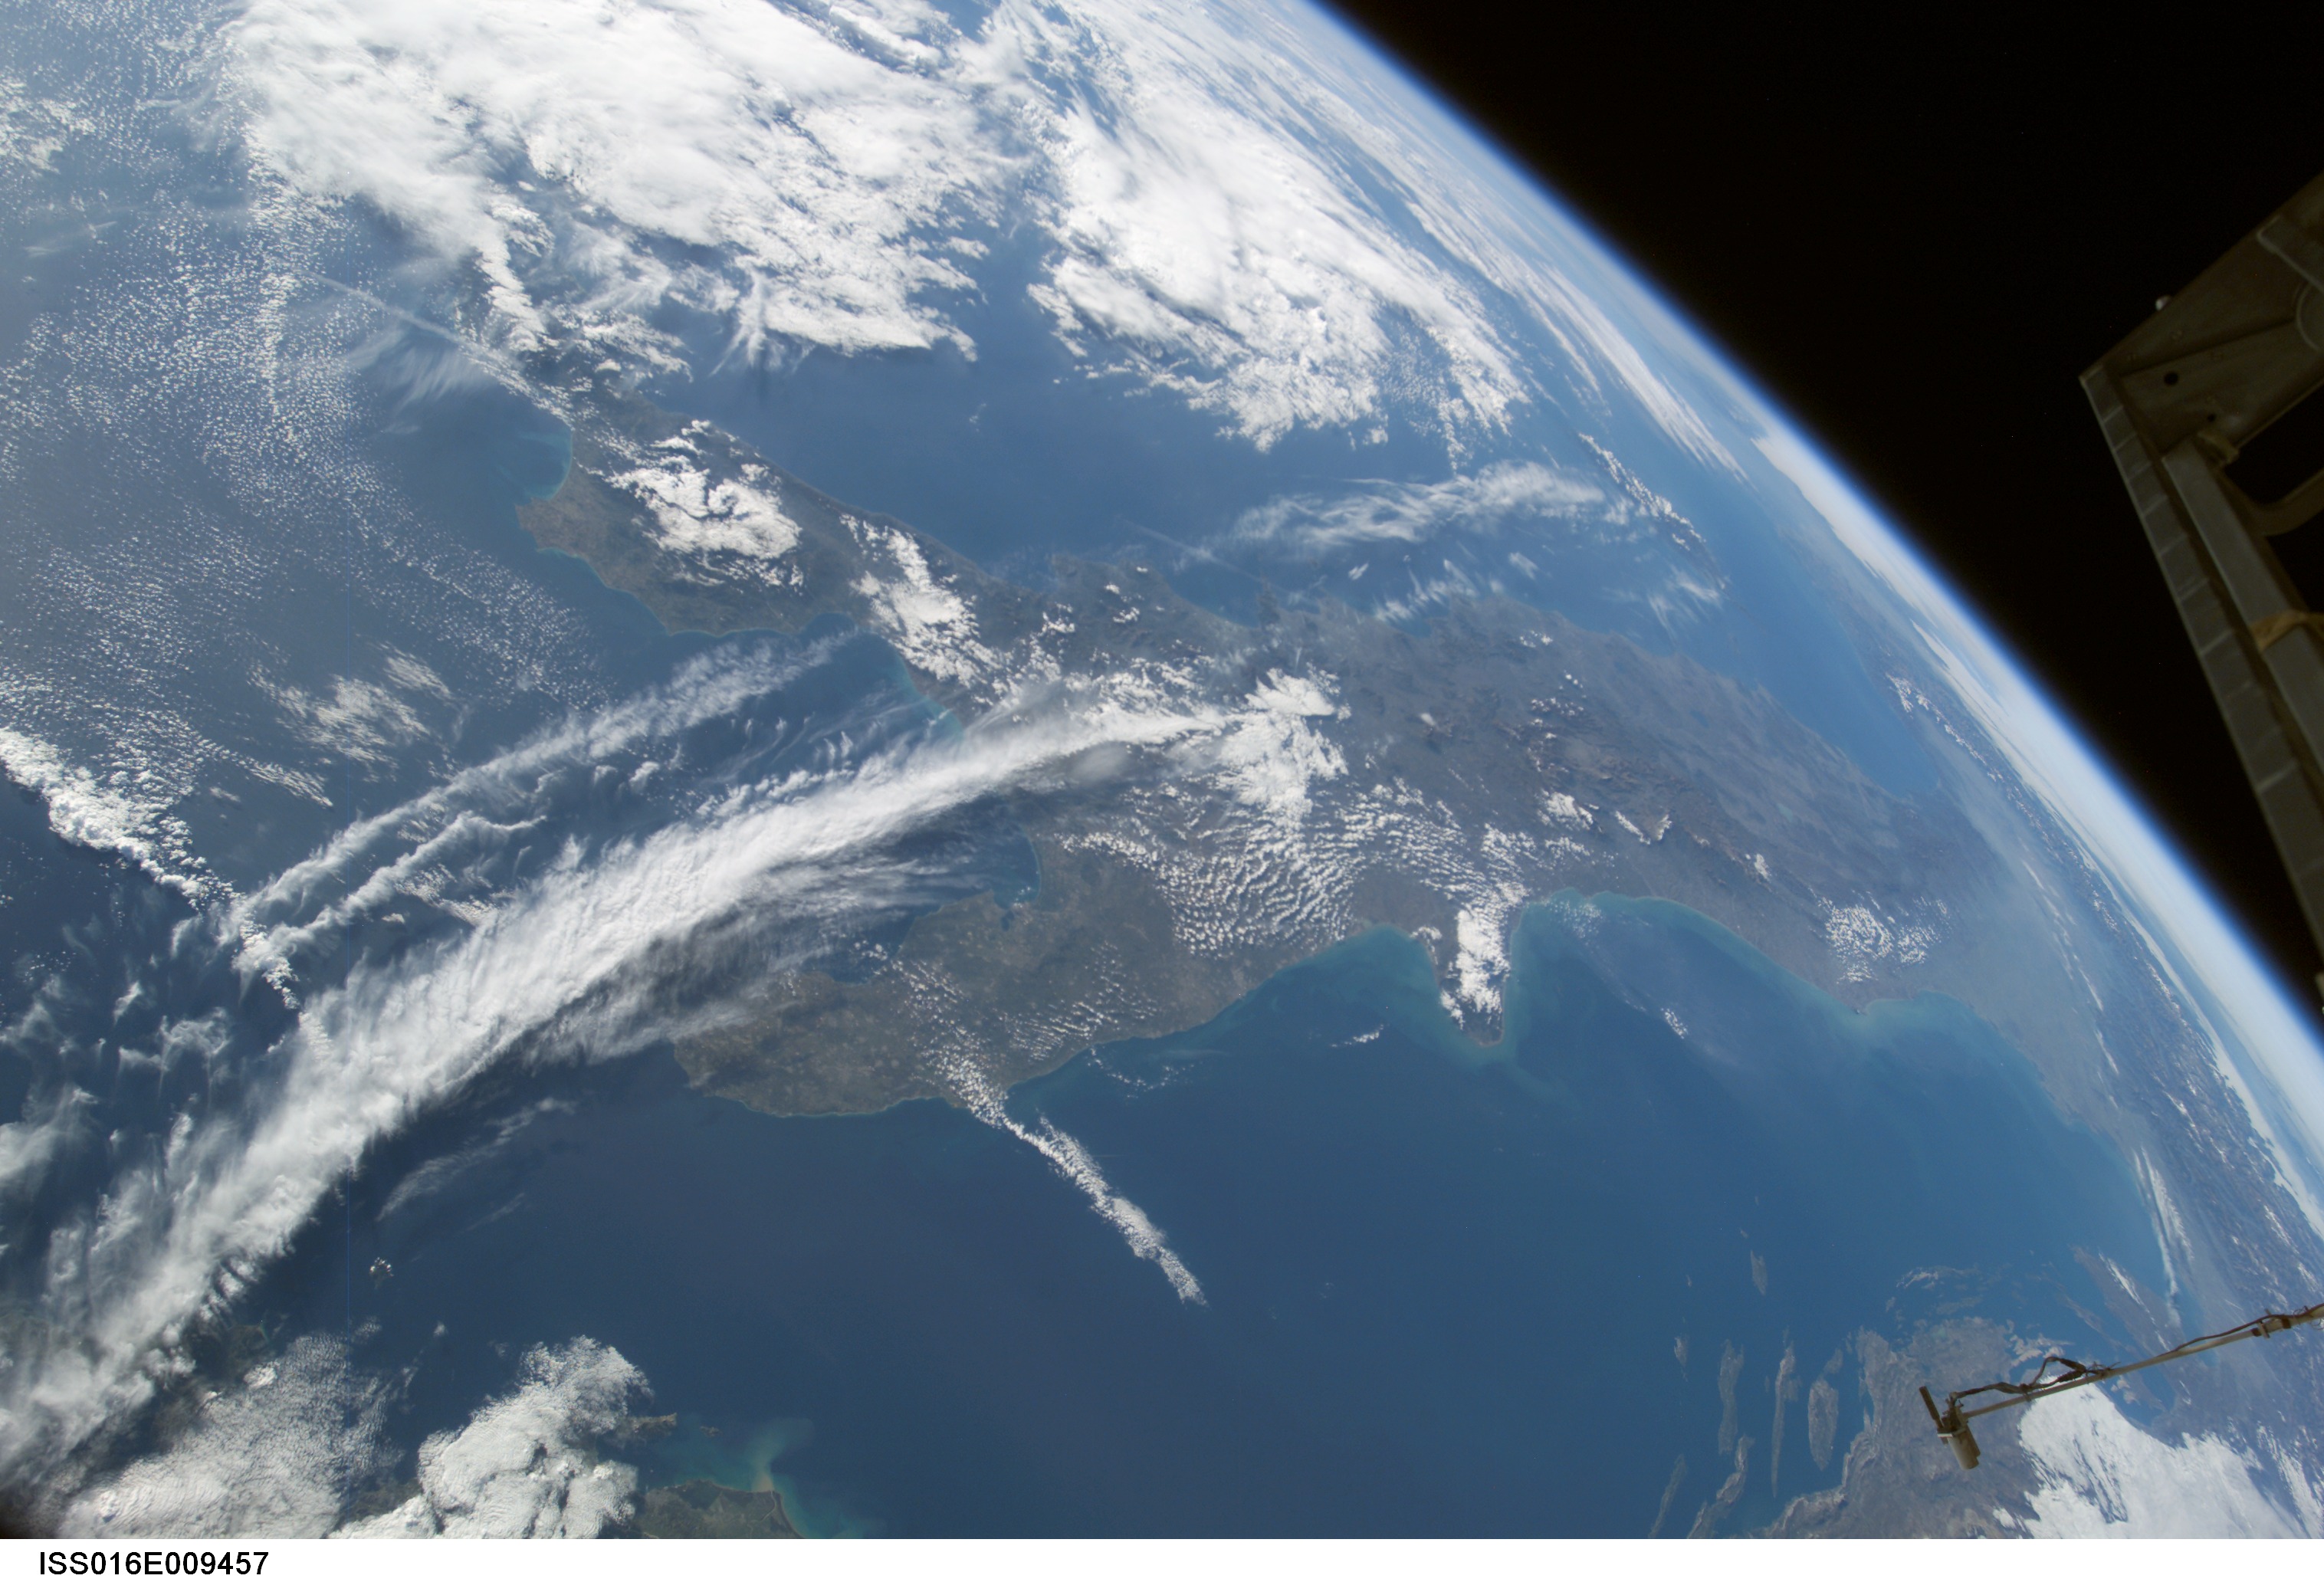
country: ITALY
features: PAN-ITALY, ADRIATIC SEA, CLOUDS
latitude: 40.0
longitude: 15.5
